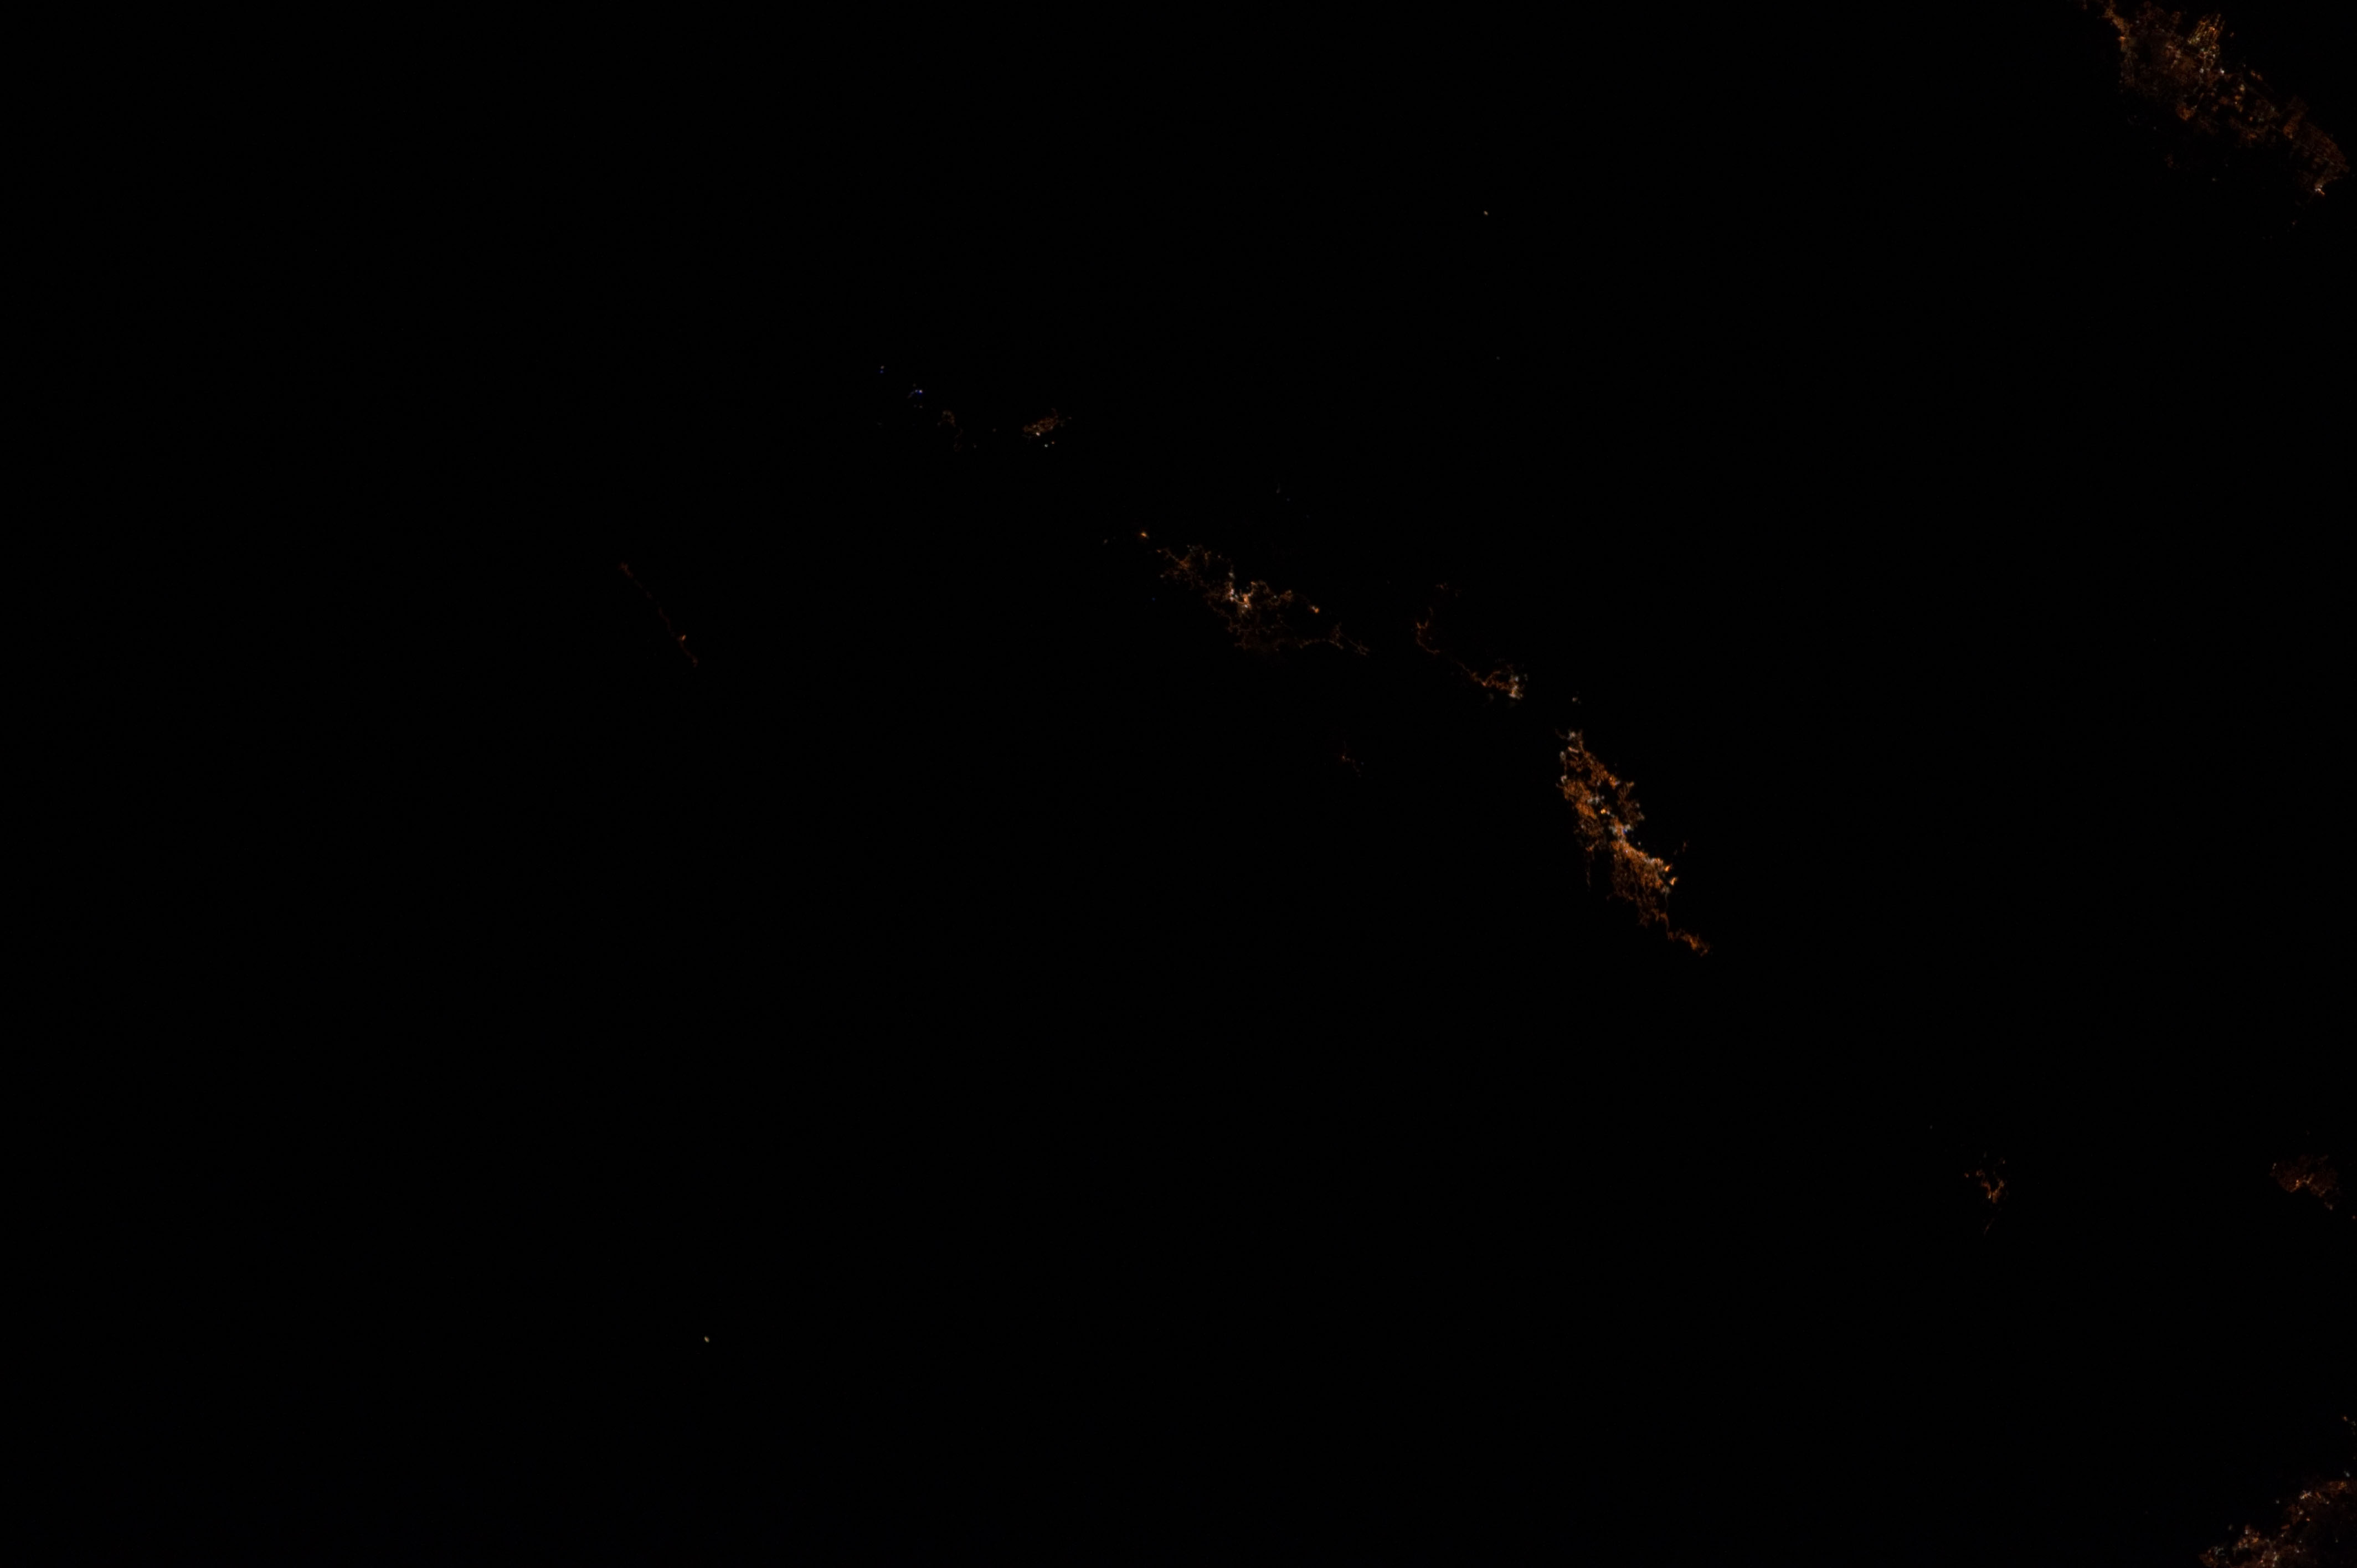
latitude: 18.4
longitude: -64.8
